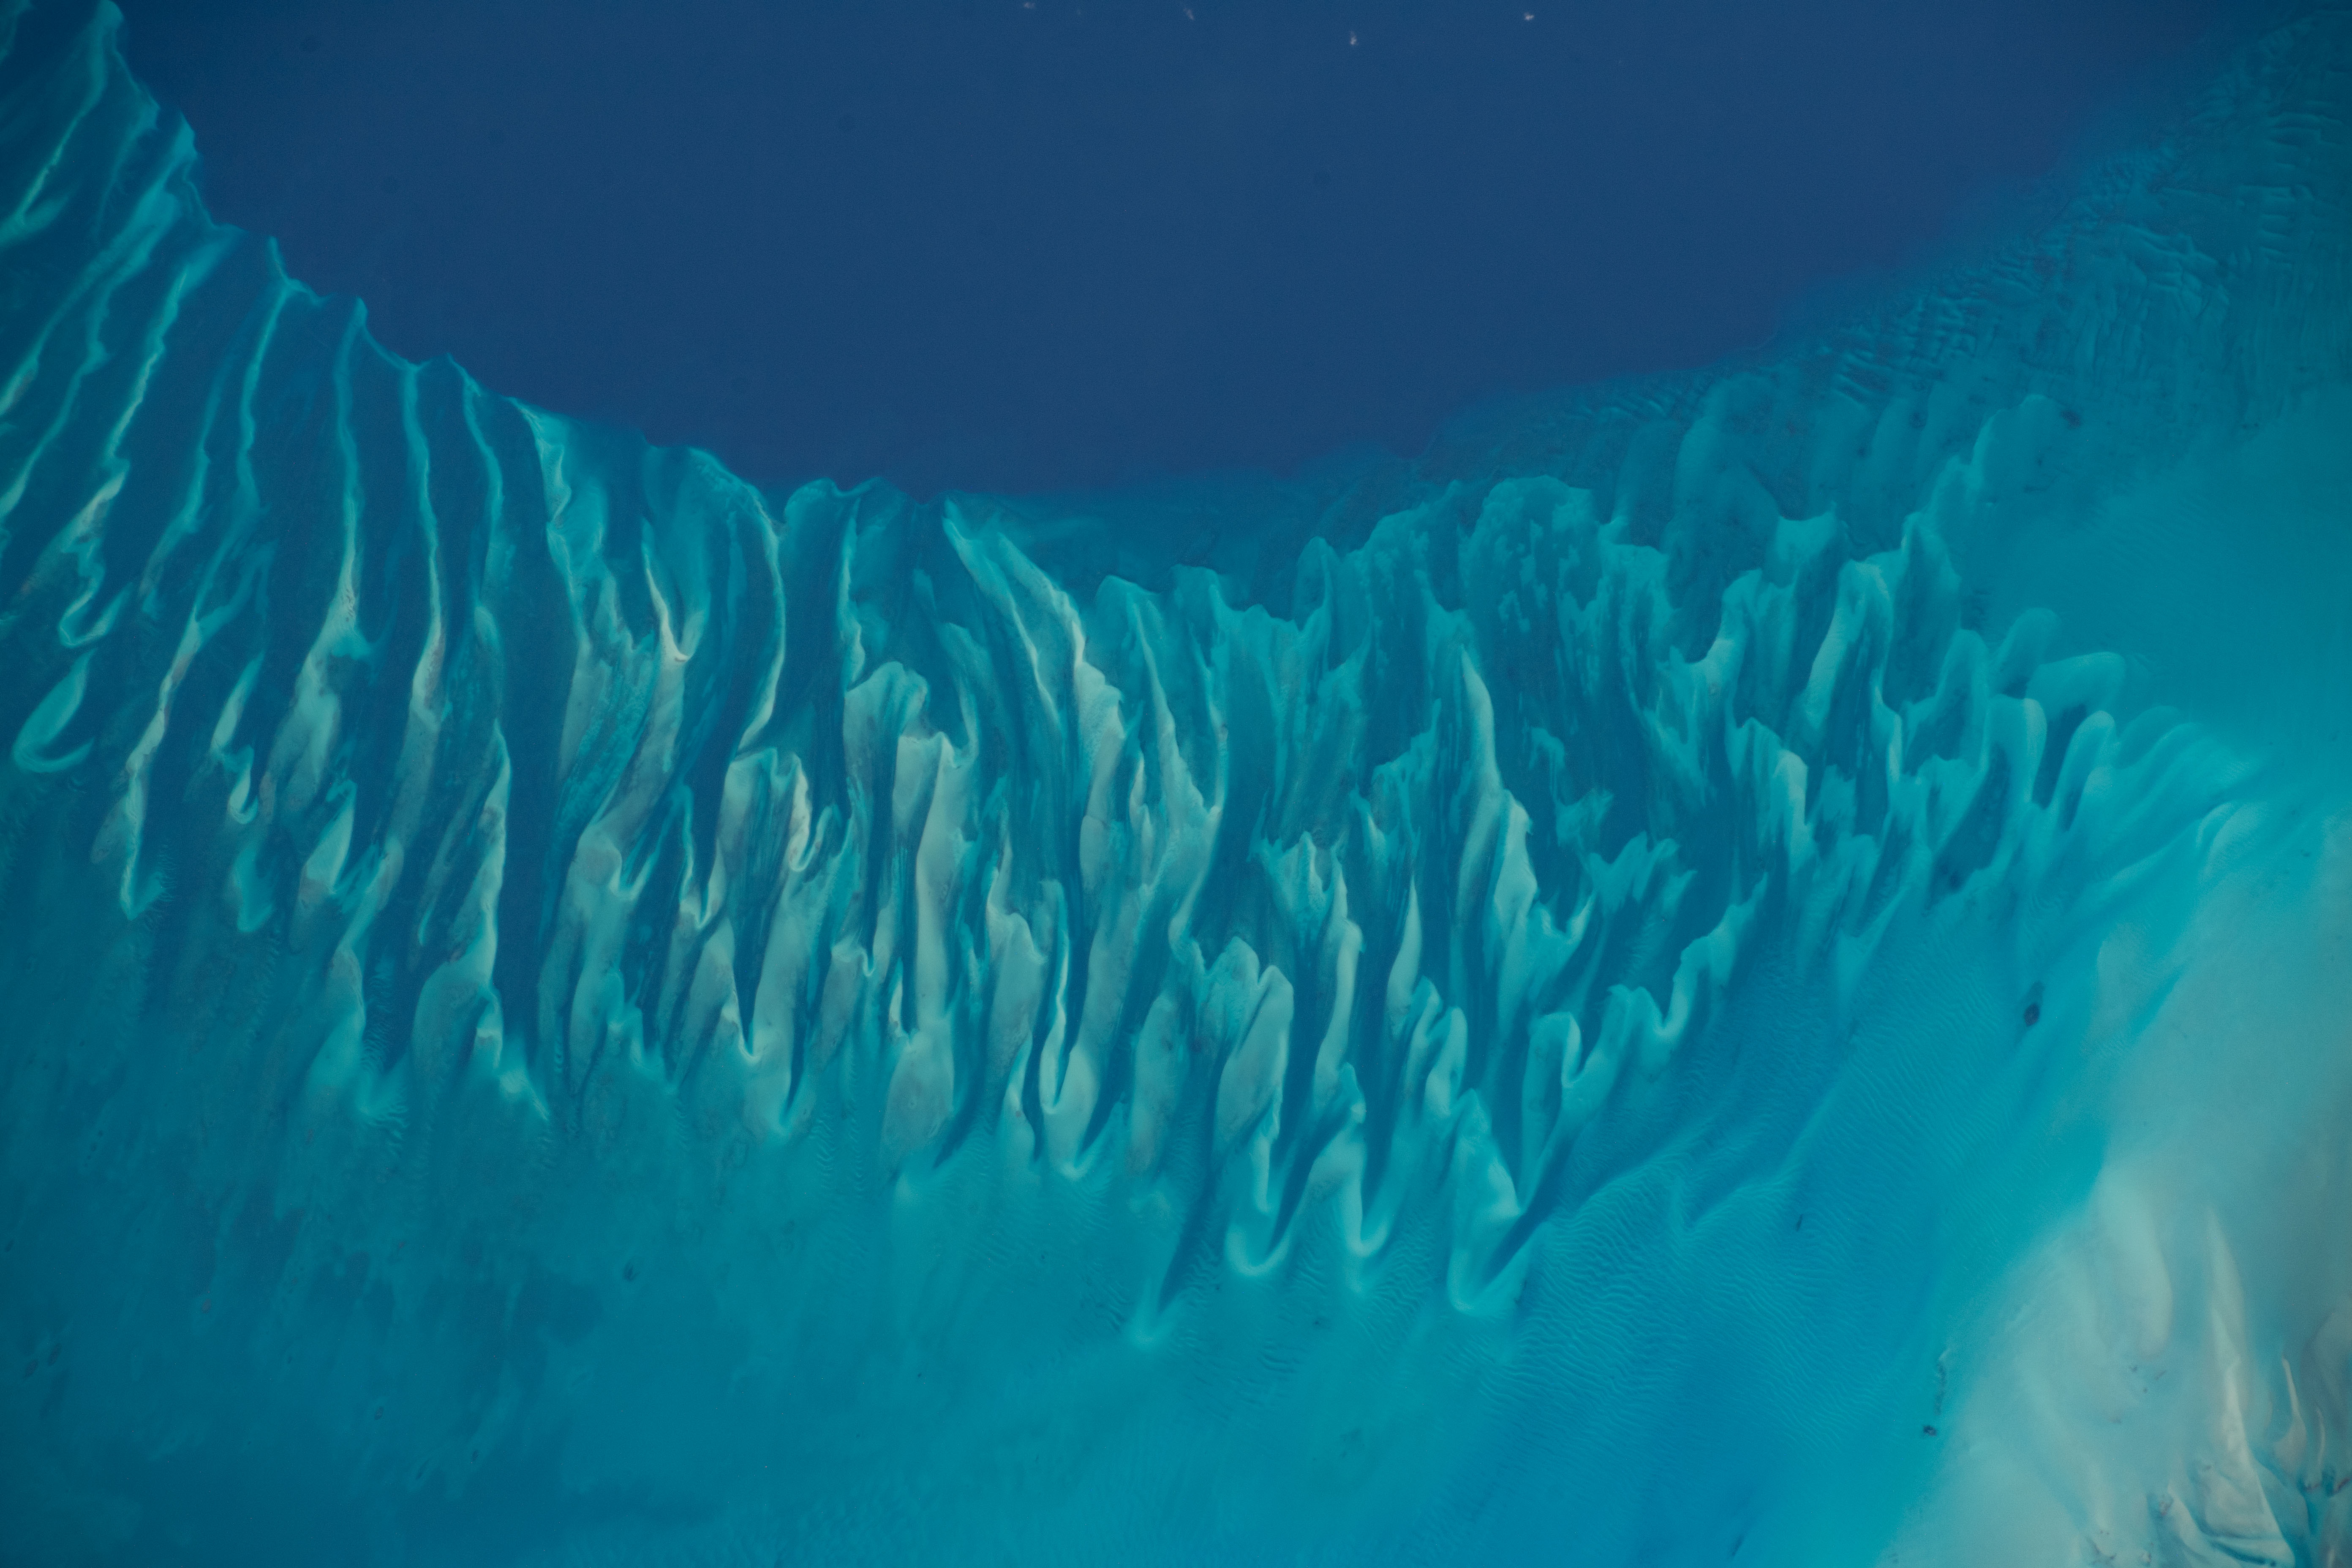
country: BAHAMAS
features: TONGUE OF THE OCEAN
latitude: 23.6
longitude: -76.4
